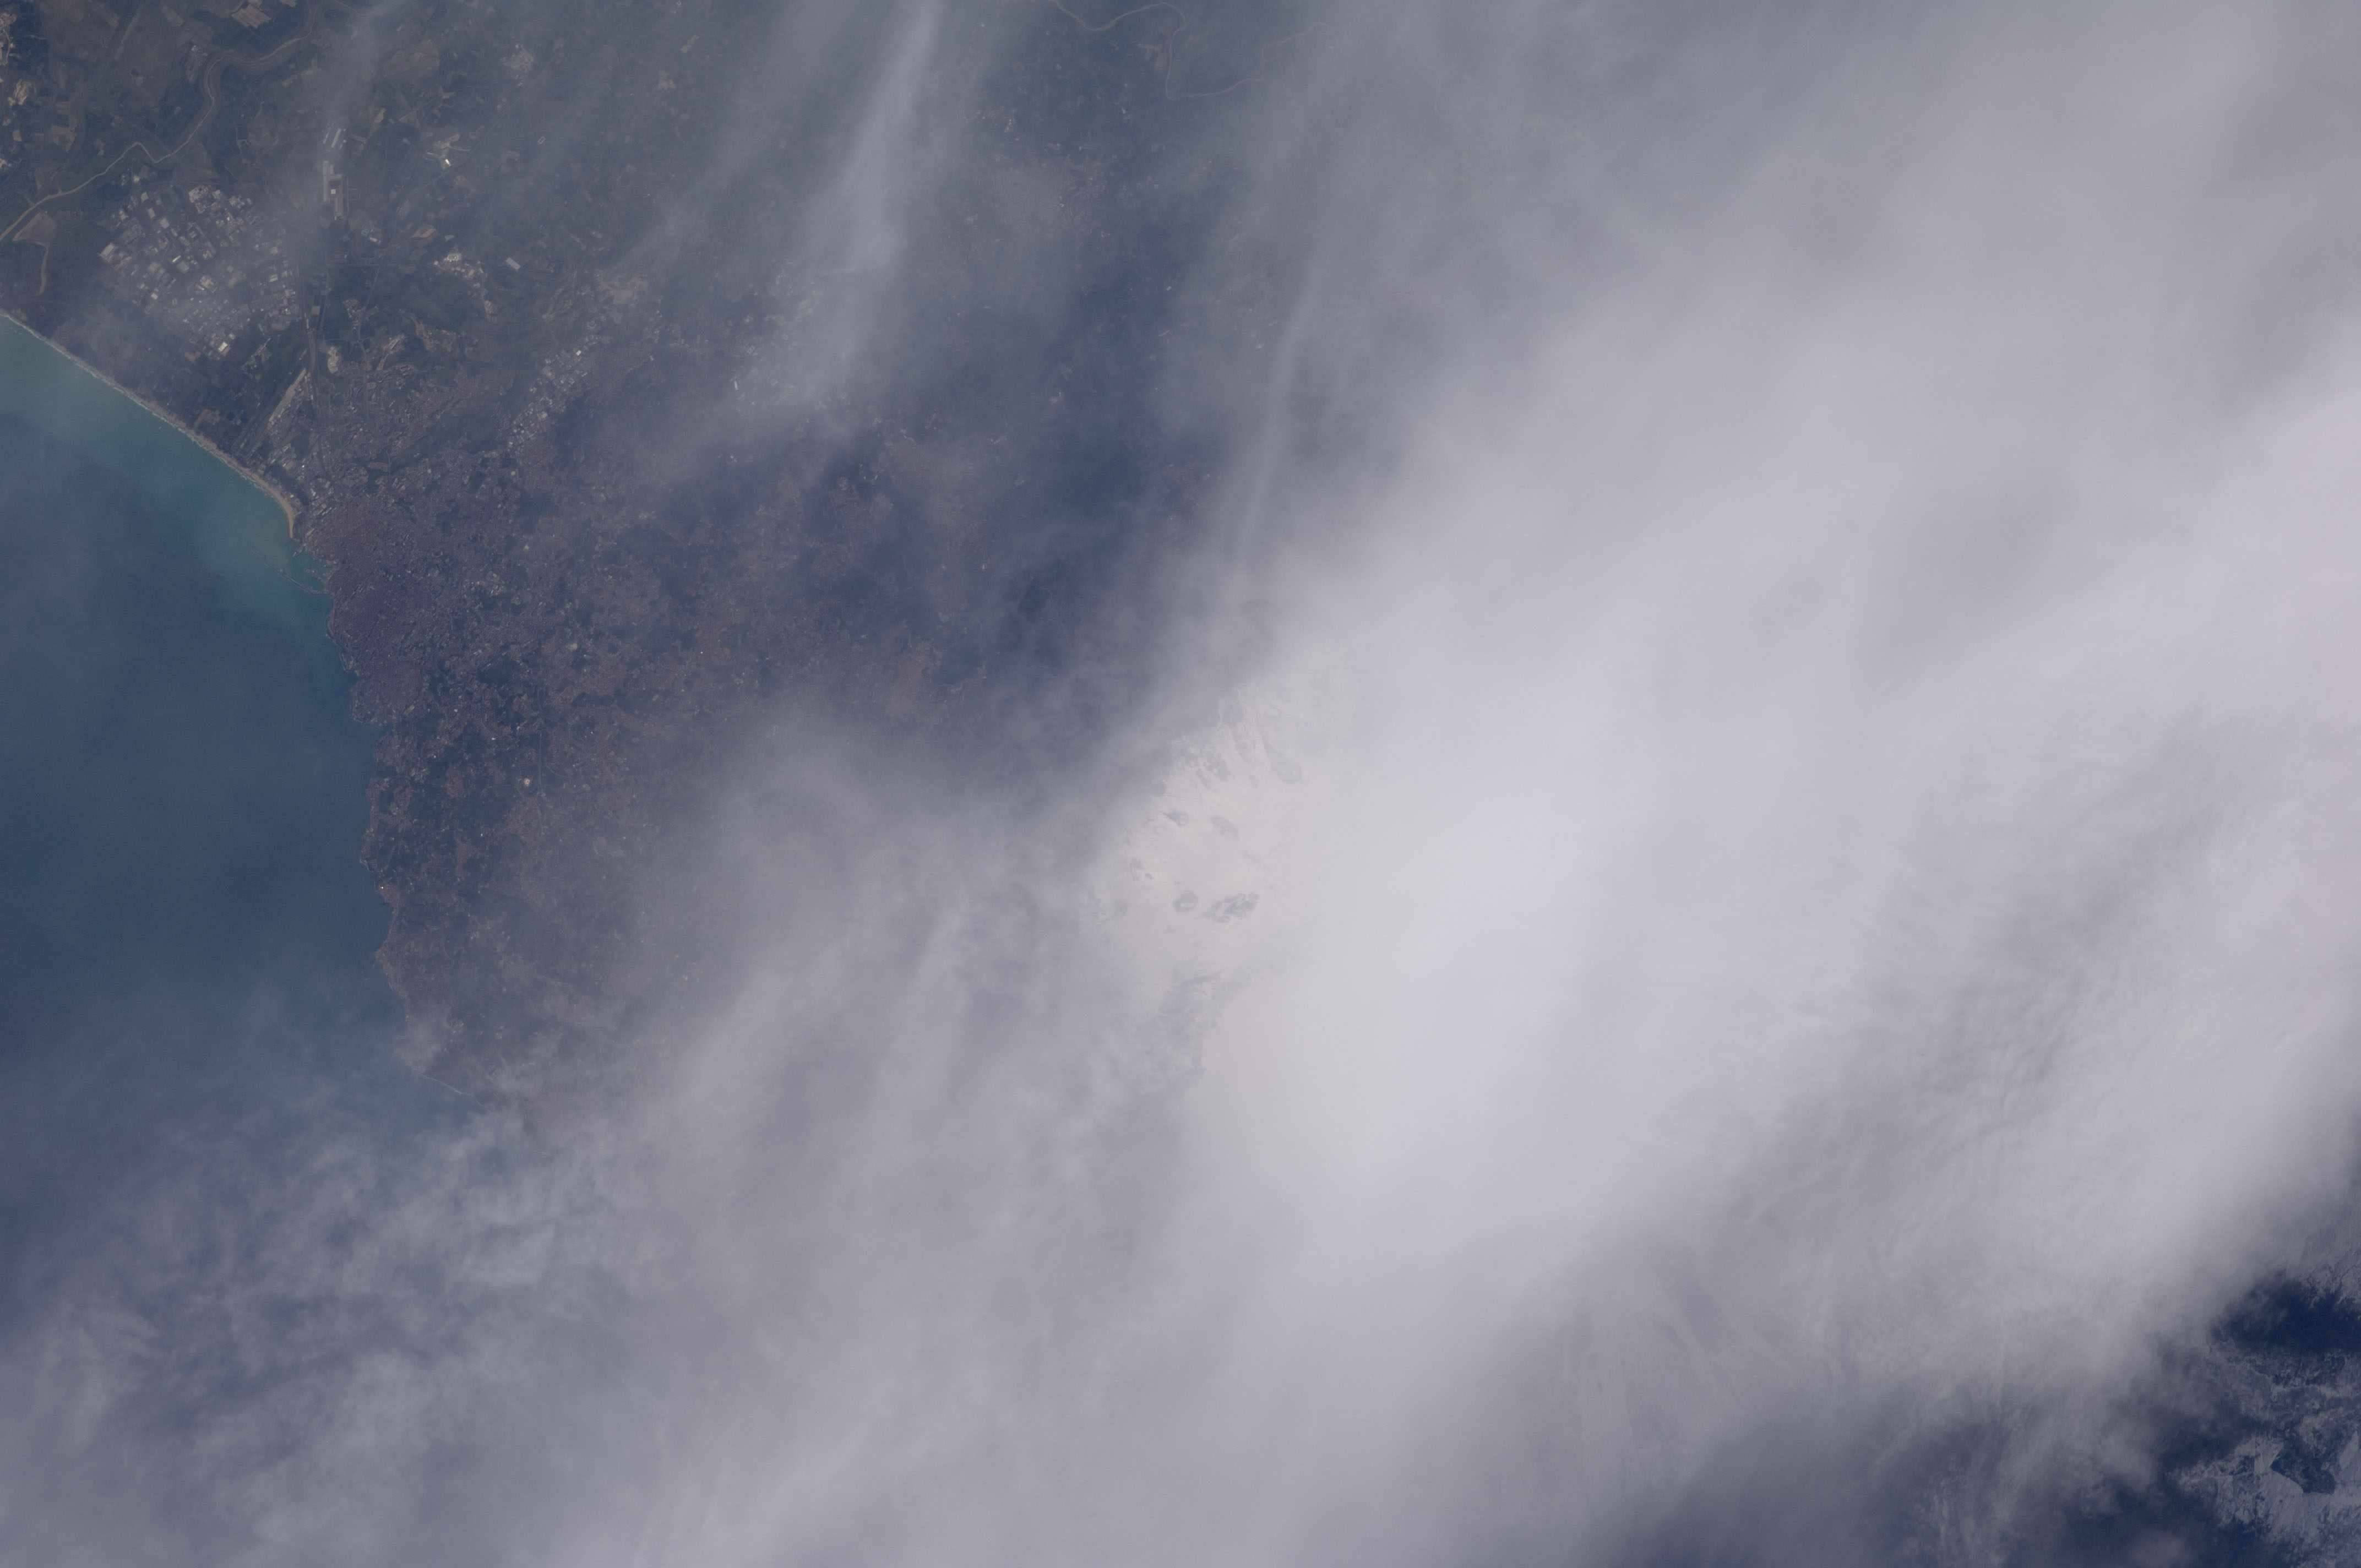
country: SICILY
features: CATANIA, COAST, MOUNT ETNA AREA
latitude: 37.7
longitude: 15.1
